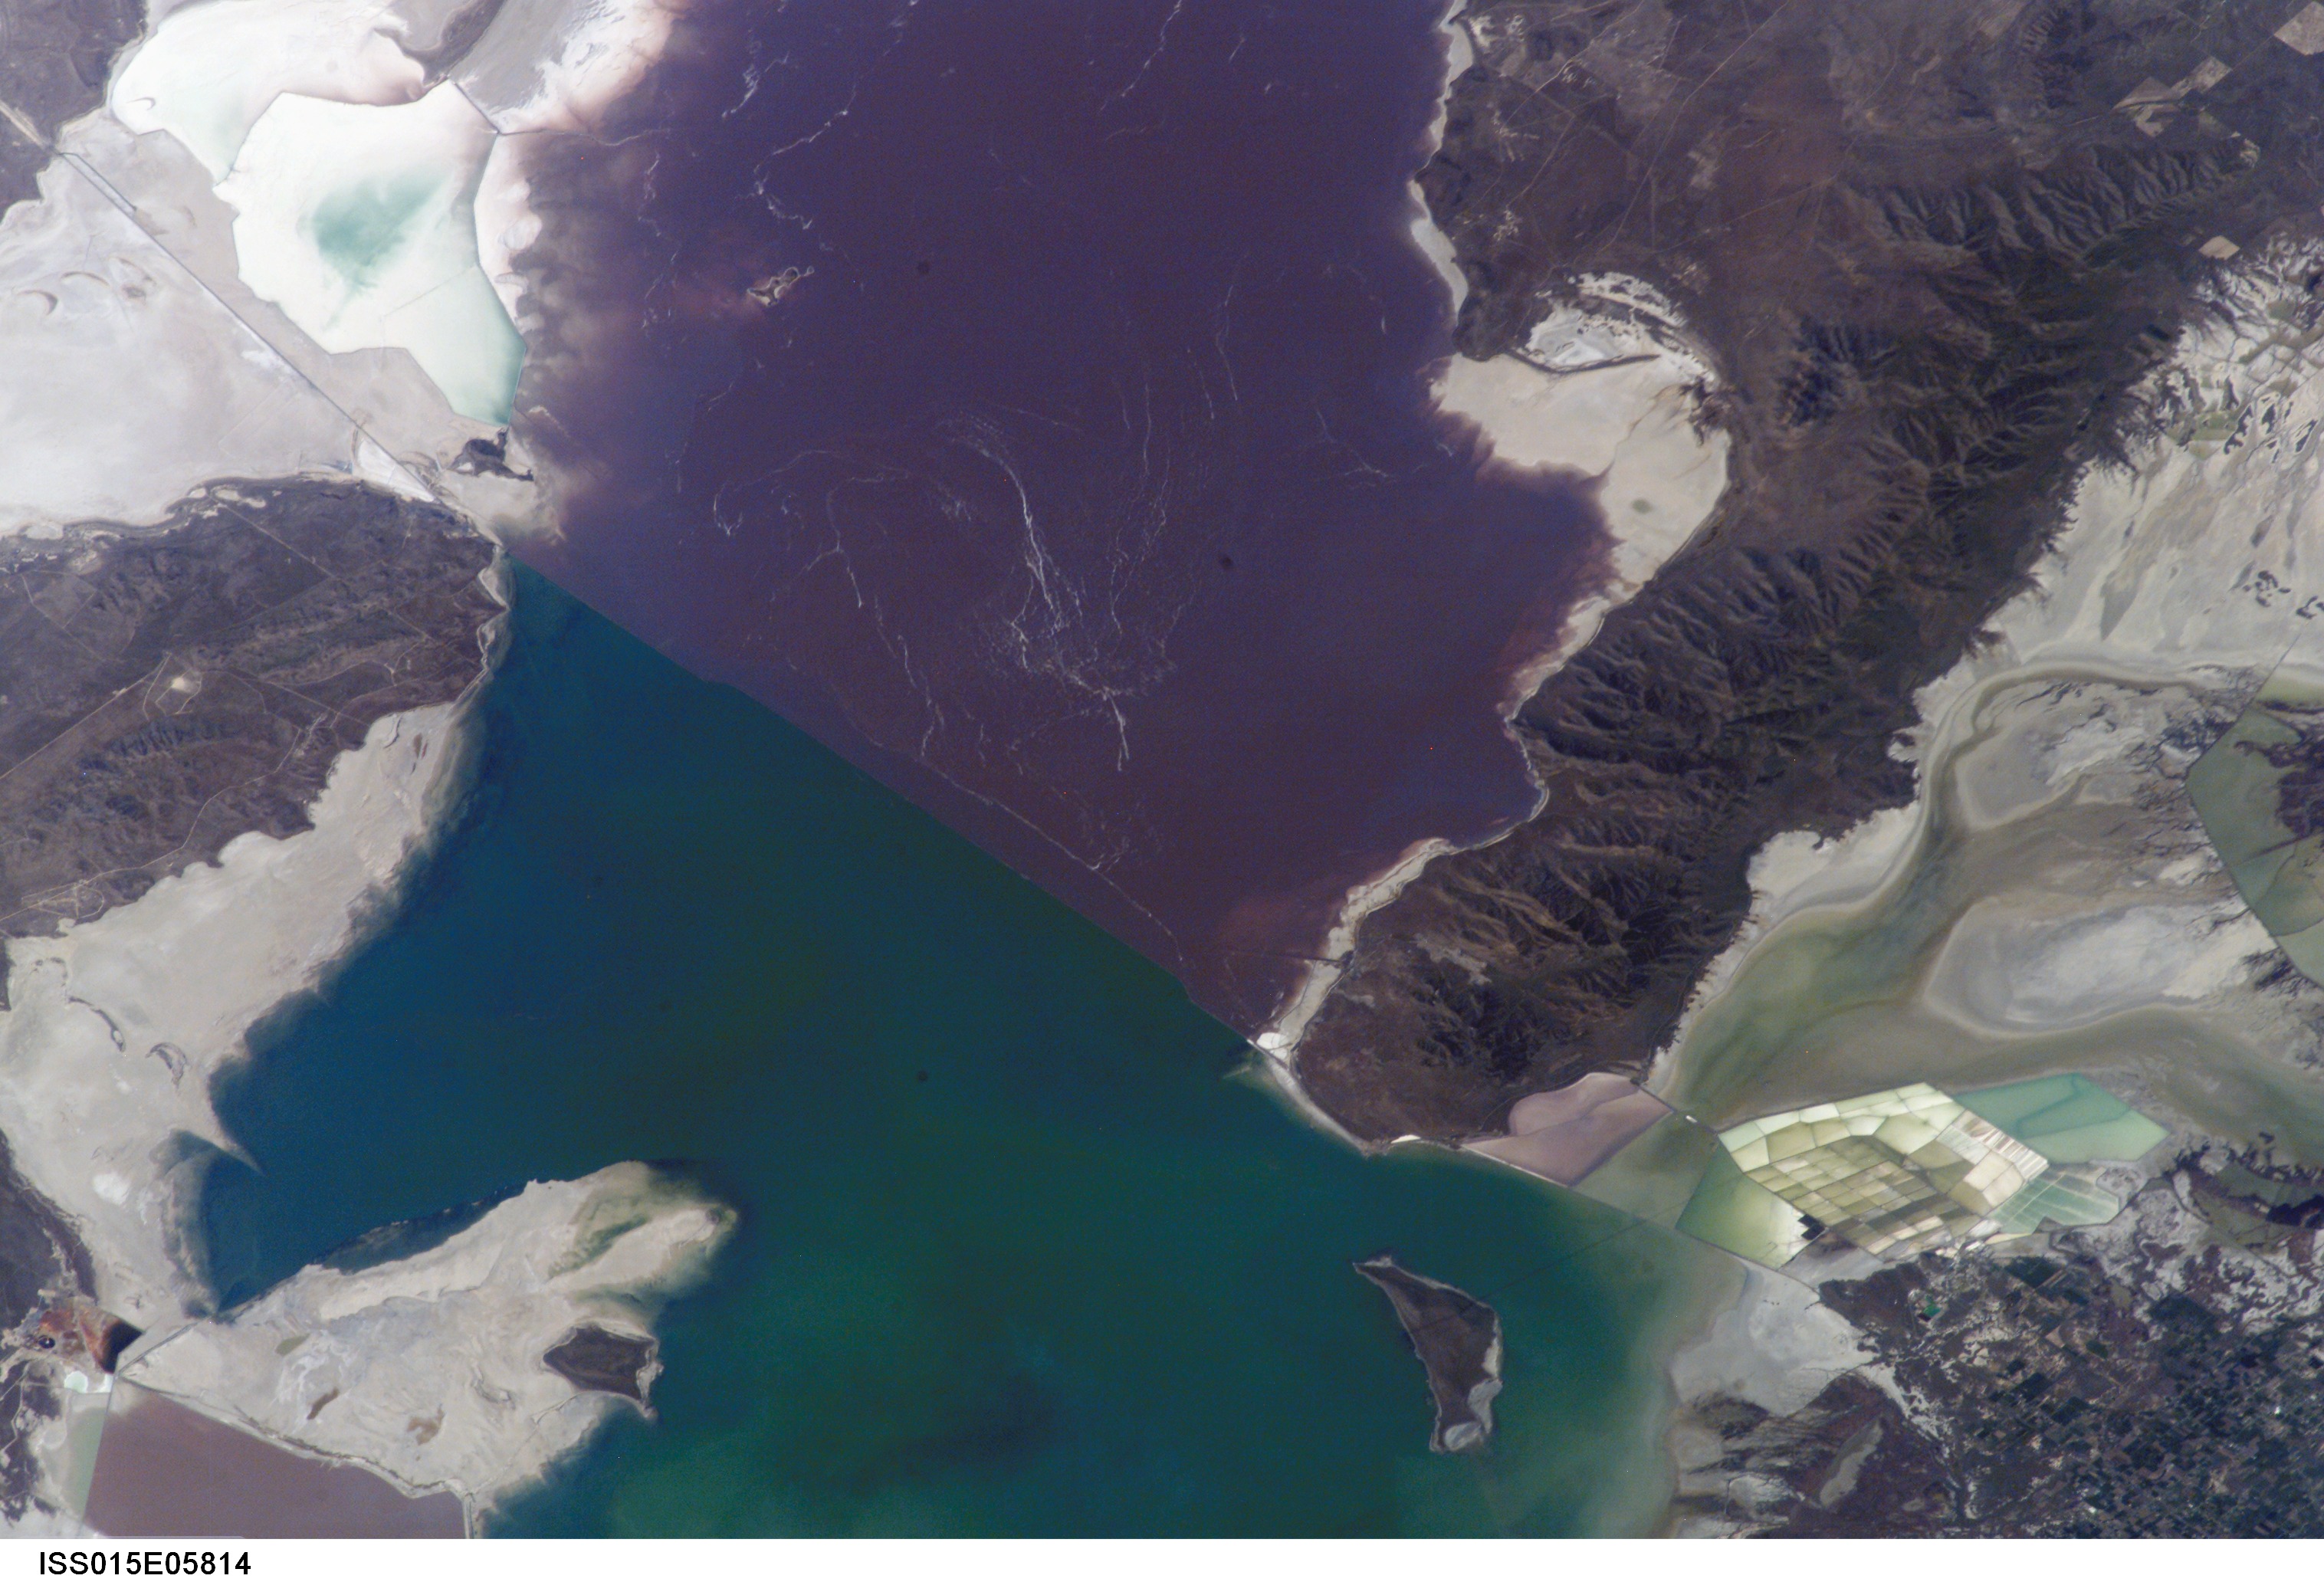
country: USA-UTAH
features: GREAT SALT LAKE, PLANKTON BLOOM
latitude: 41.3
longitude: -112.6
